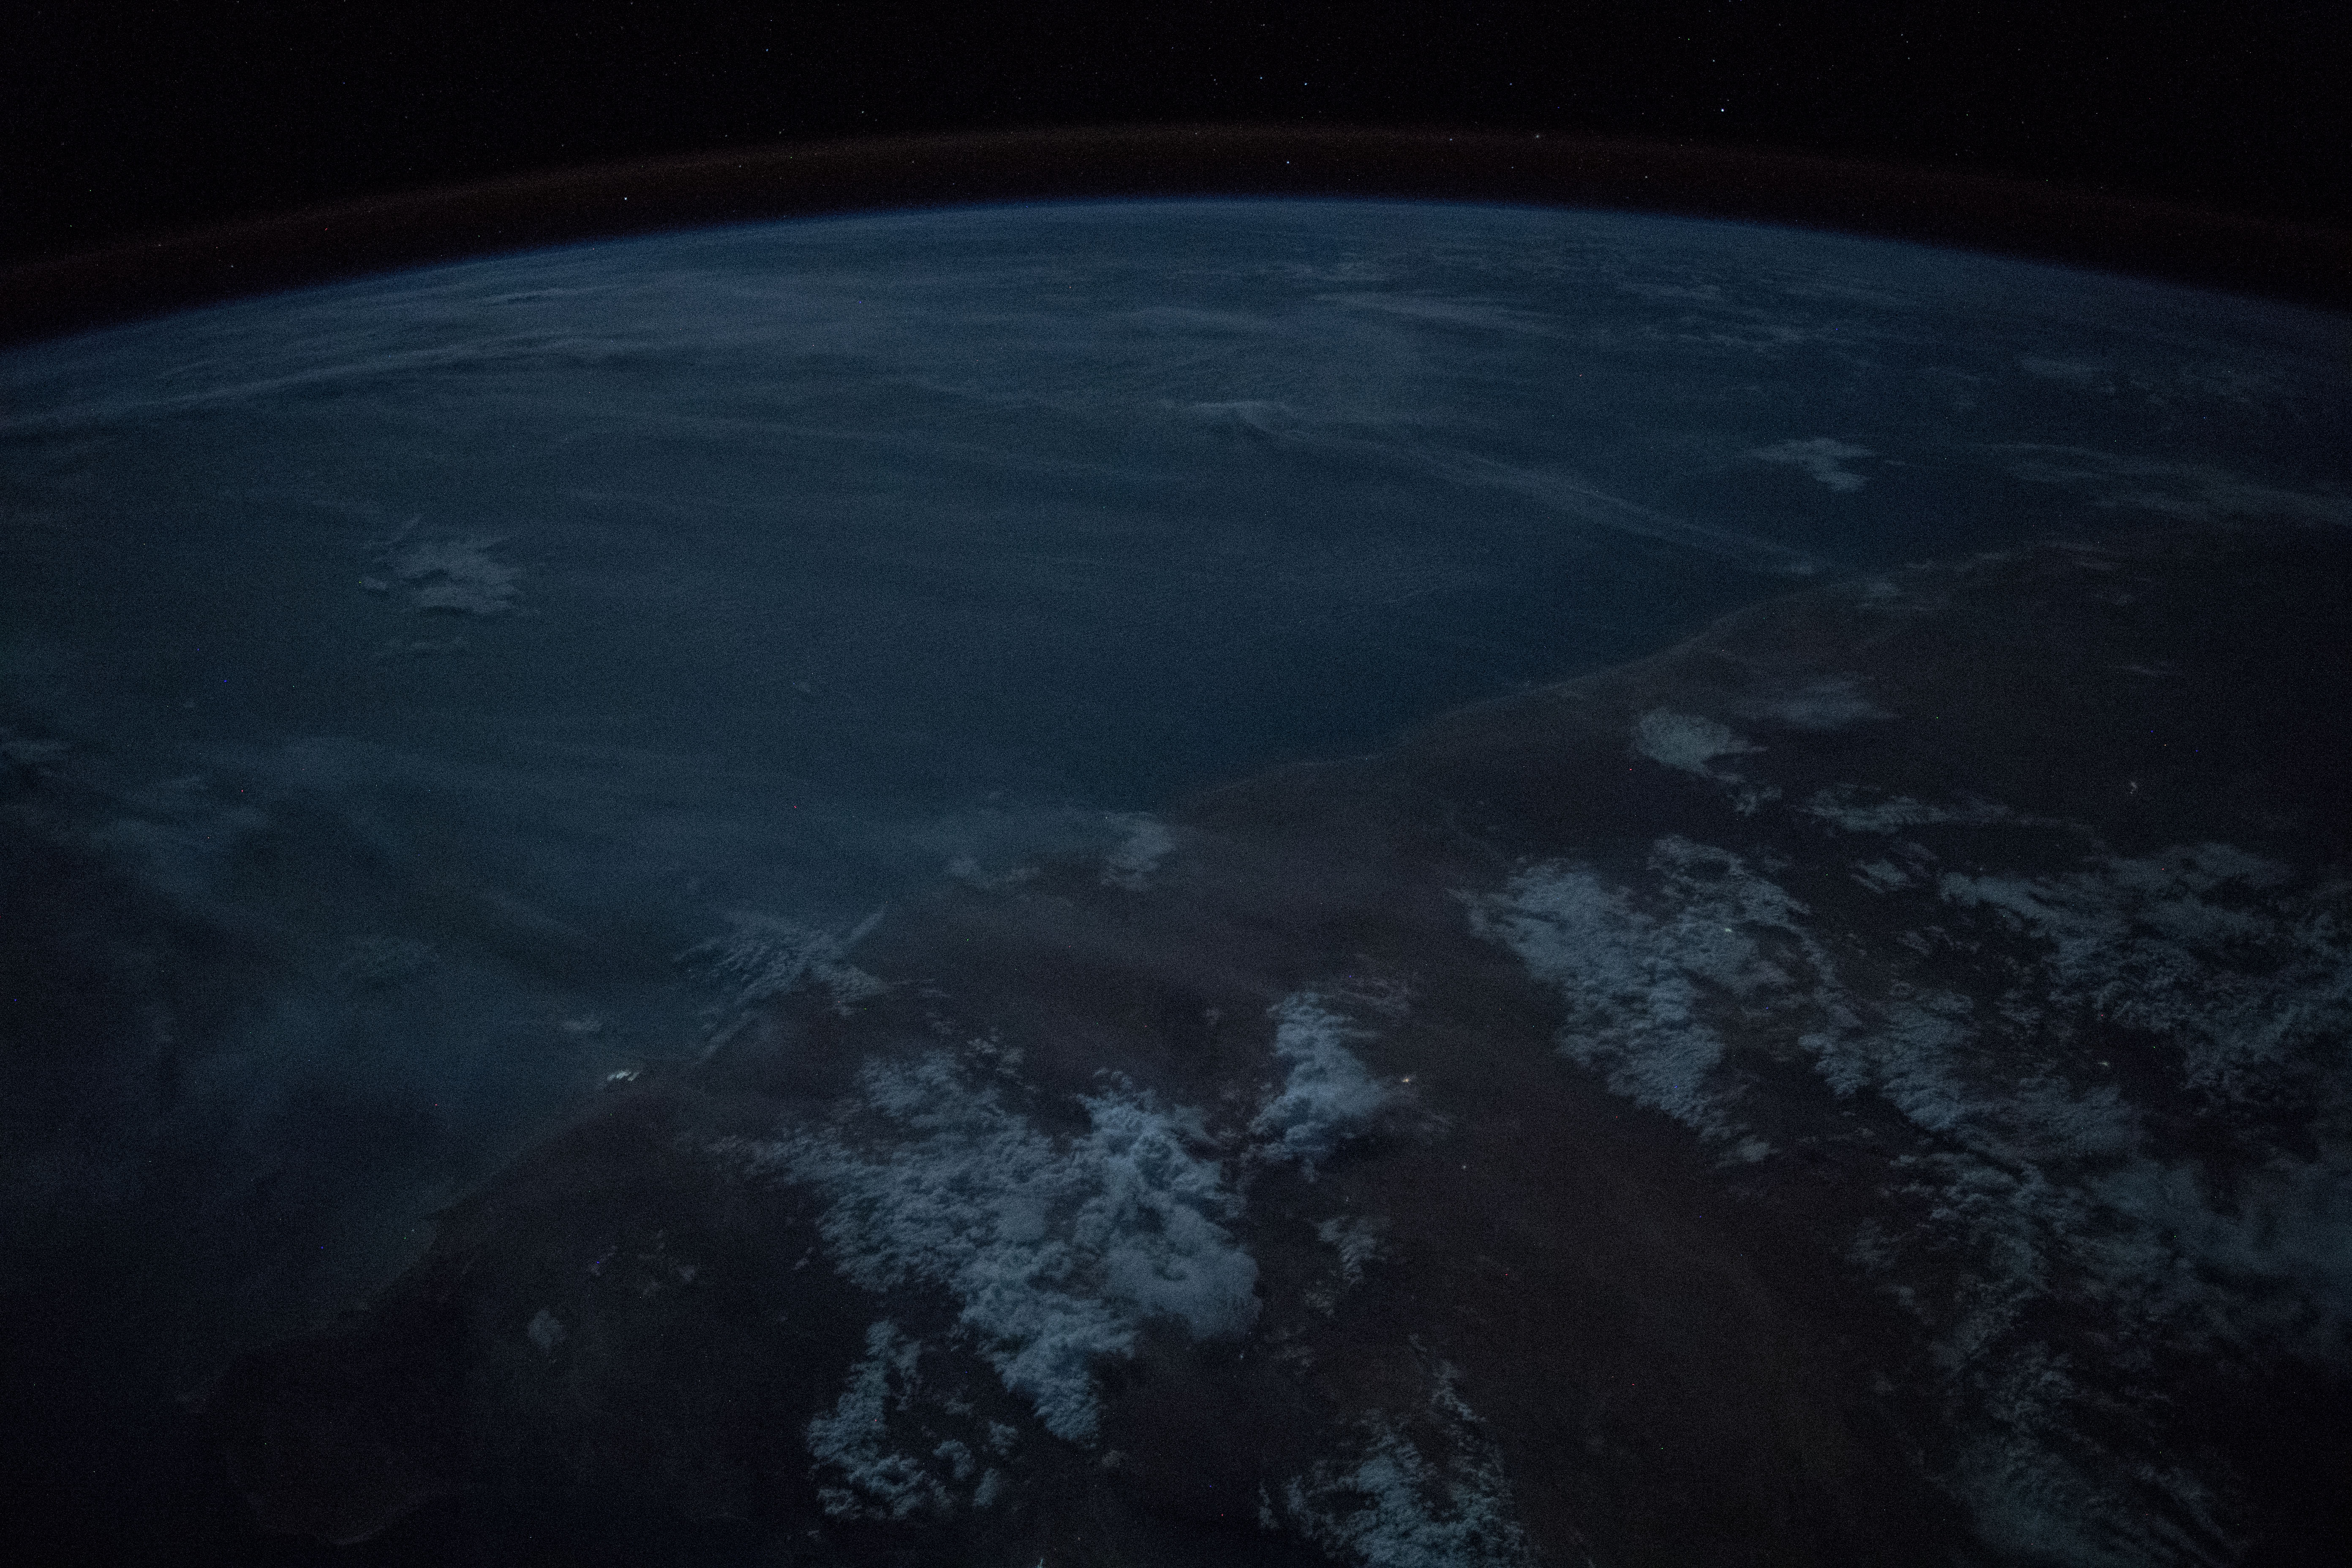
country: SOMALIA
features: GULF OF ADEN, OGO MOUNTAINS, BOSASO CITY, HAYLAN CITY, BURCO CITY, EYL CITY, NIGHT, EARTH LIMB
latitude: 8.1
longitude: 50.1
